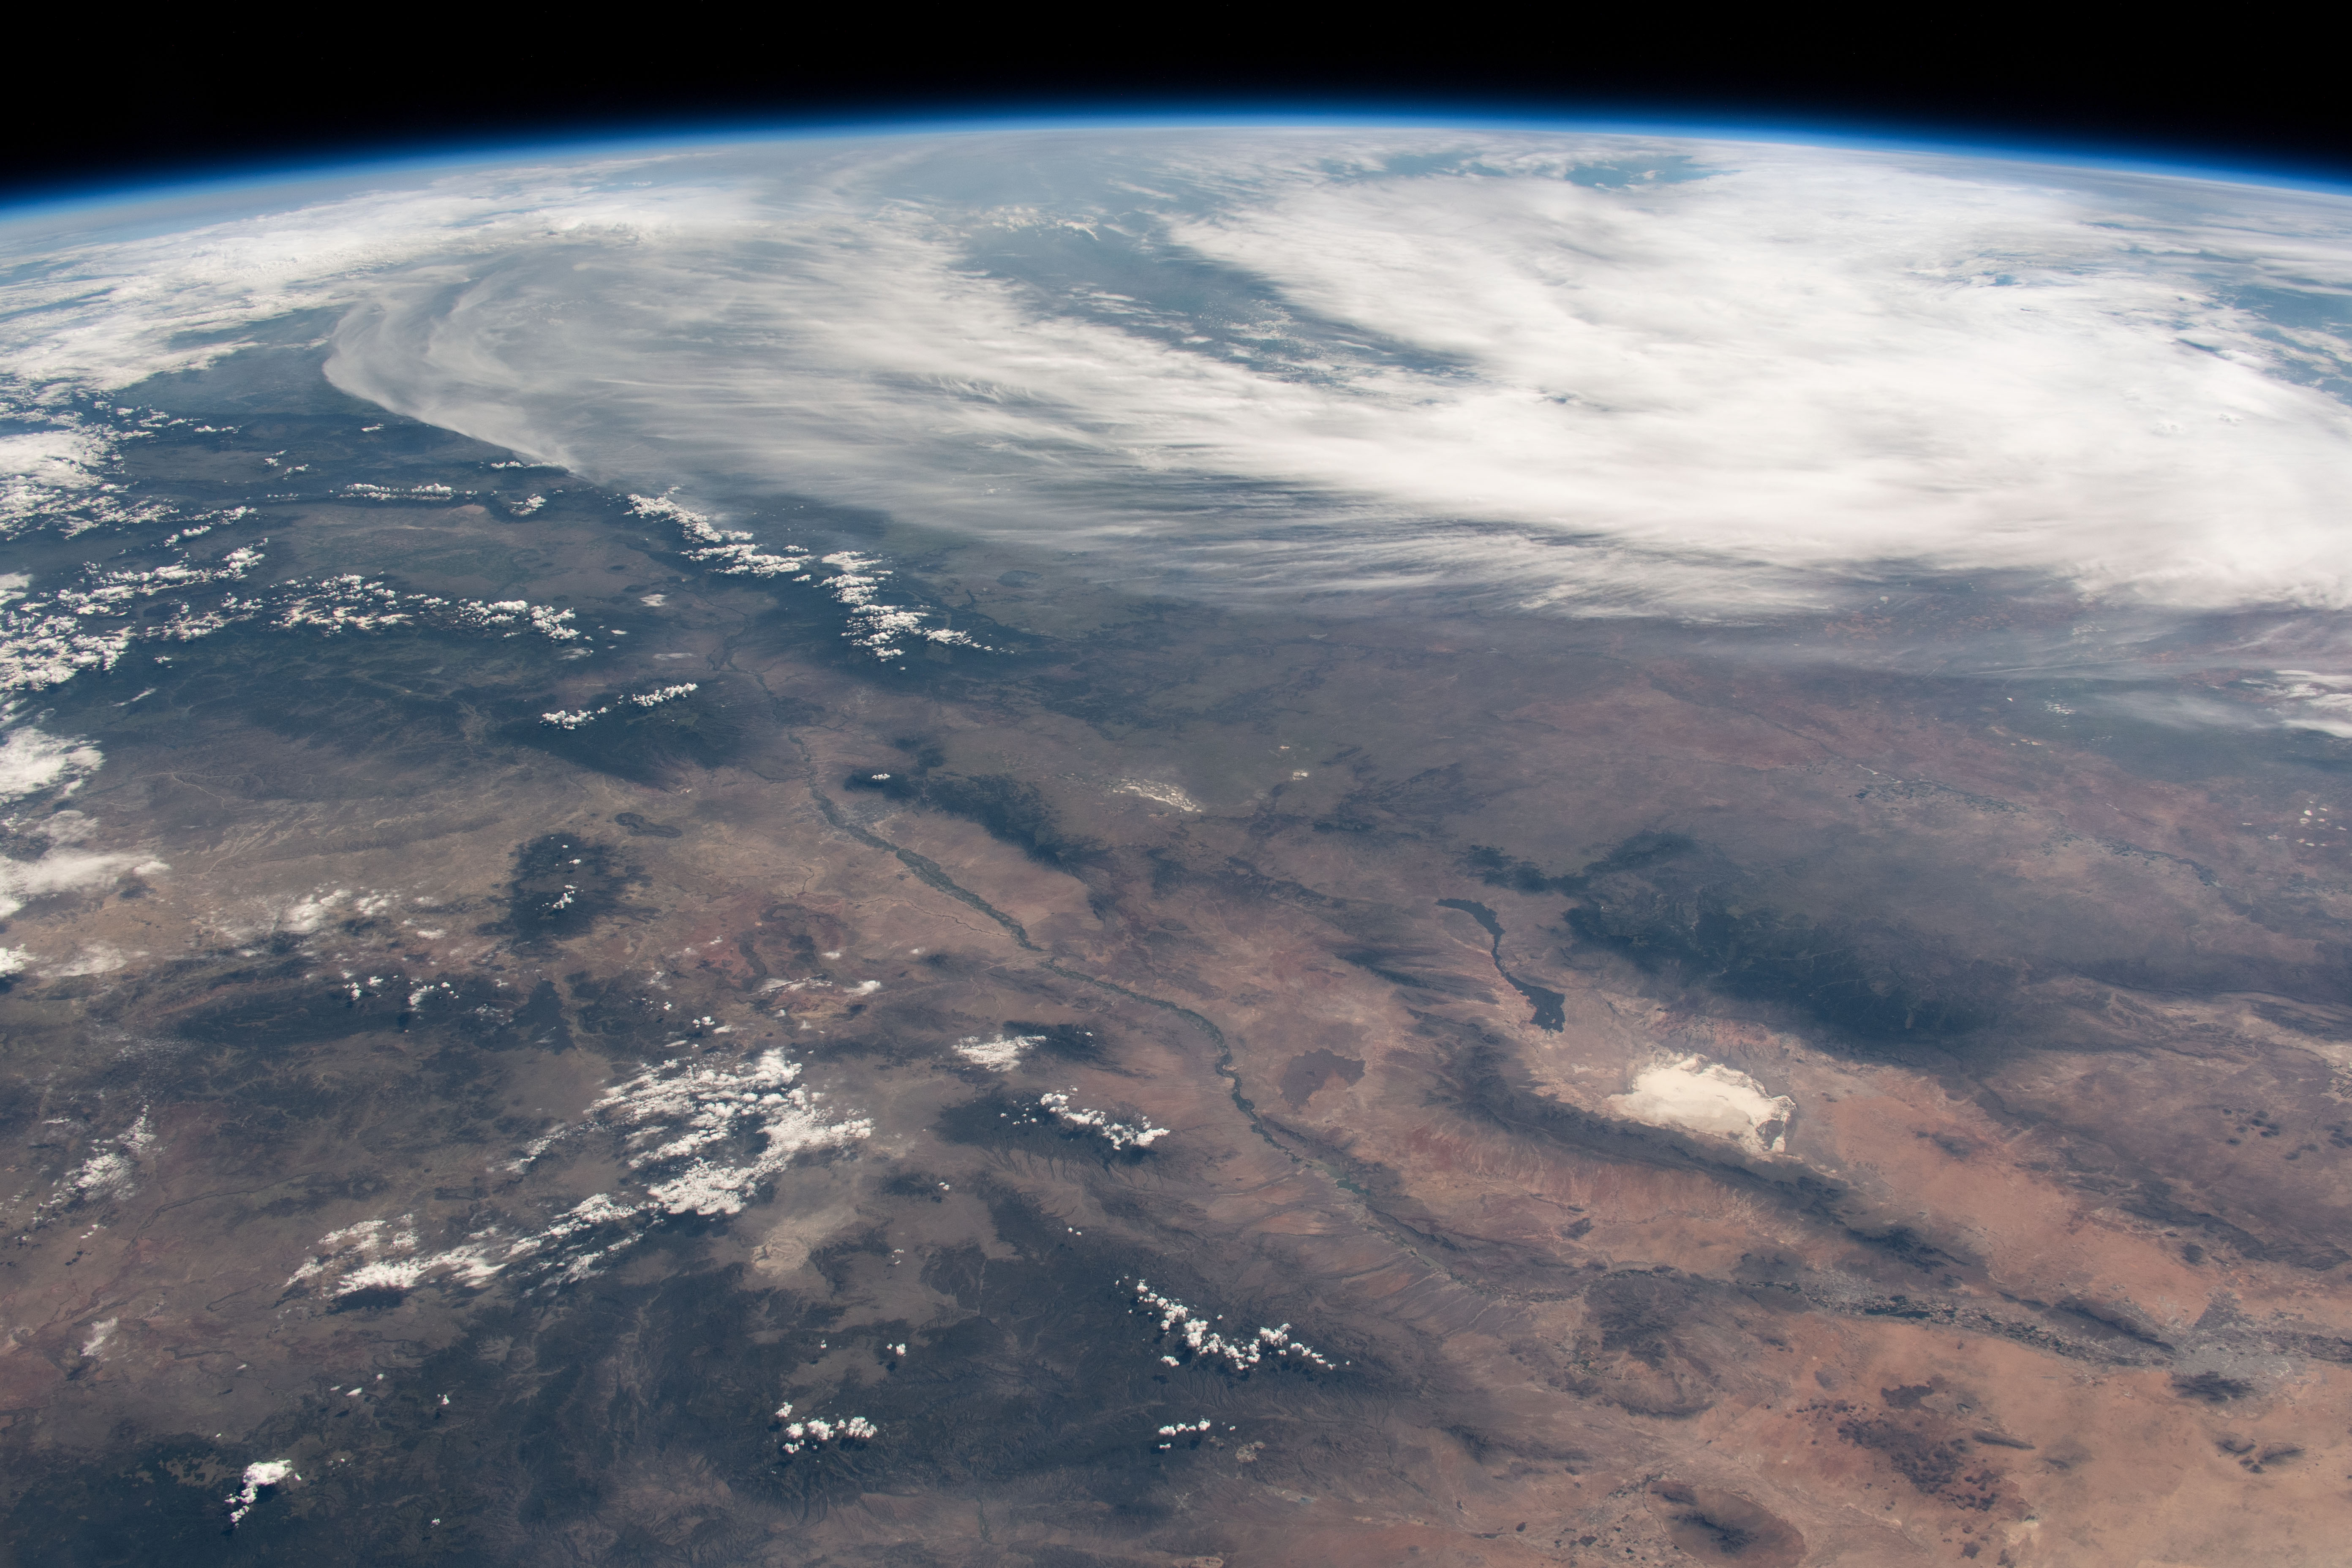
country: USA-NEW MEXICO
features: EL PASO, CIUDAD JUAREZ, LAS CRUCES, WHITE SANDS NATIONAL PARK, RIO GRANDE, SIERRA DE JUAREZ, SIERRA BLANCA, EARTH LIMB
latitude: 32.2
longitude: -106.3
